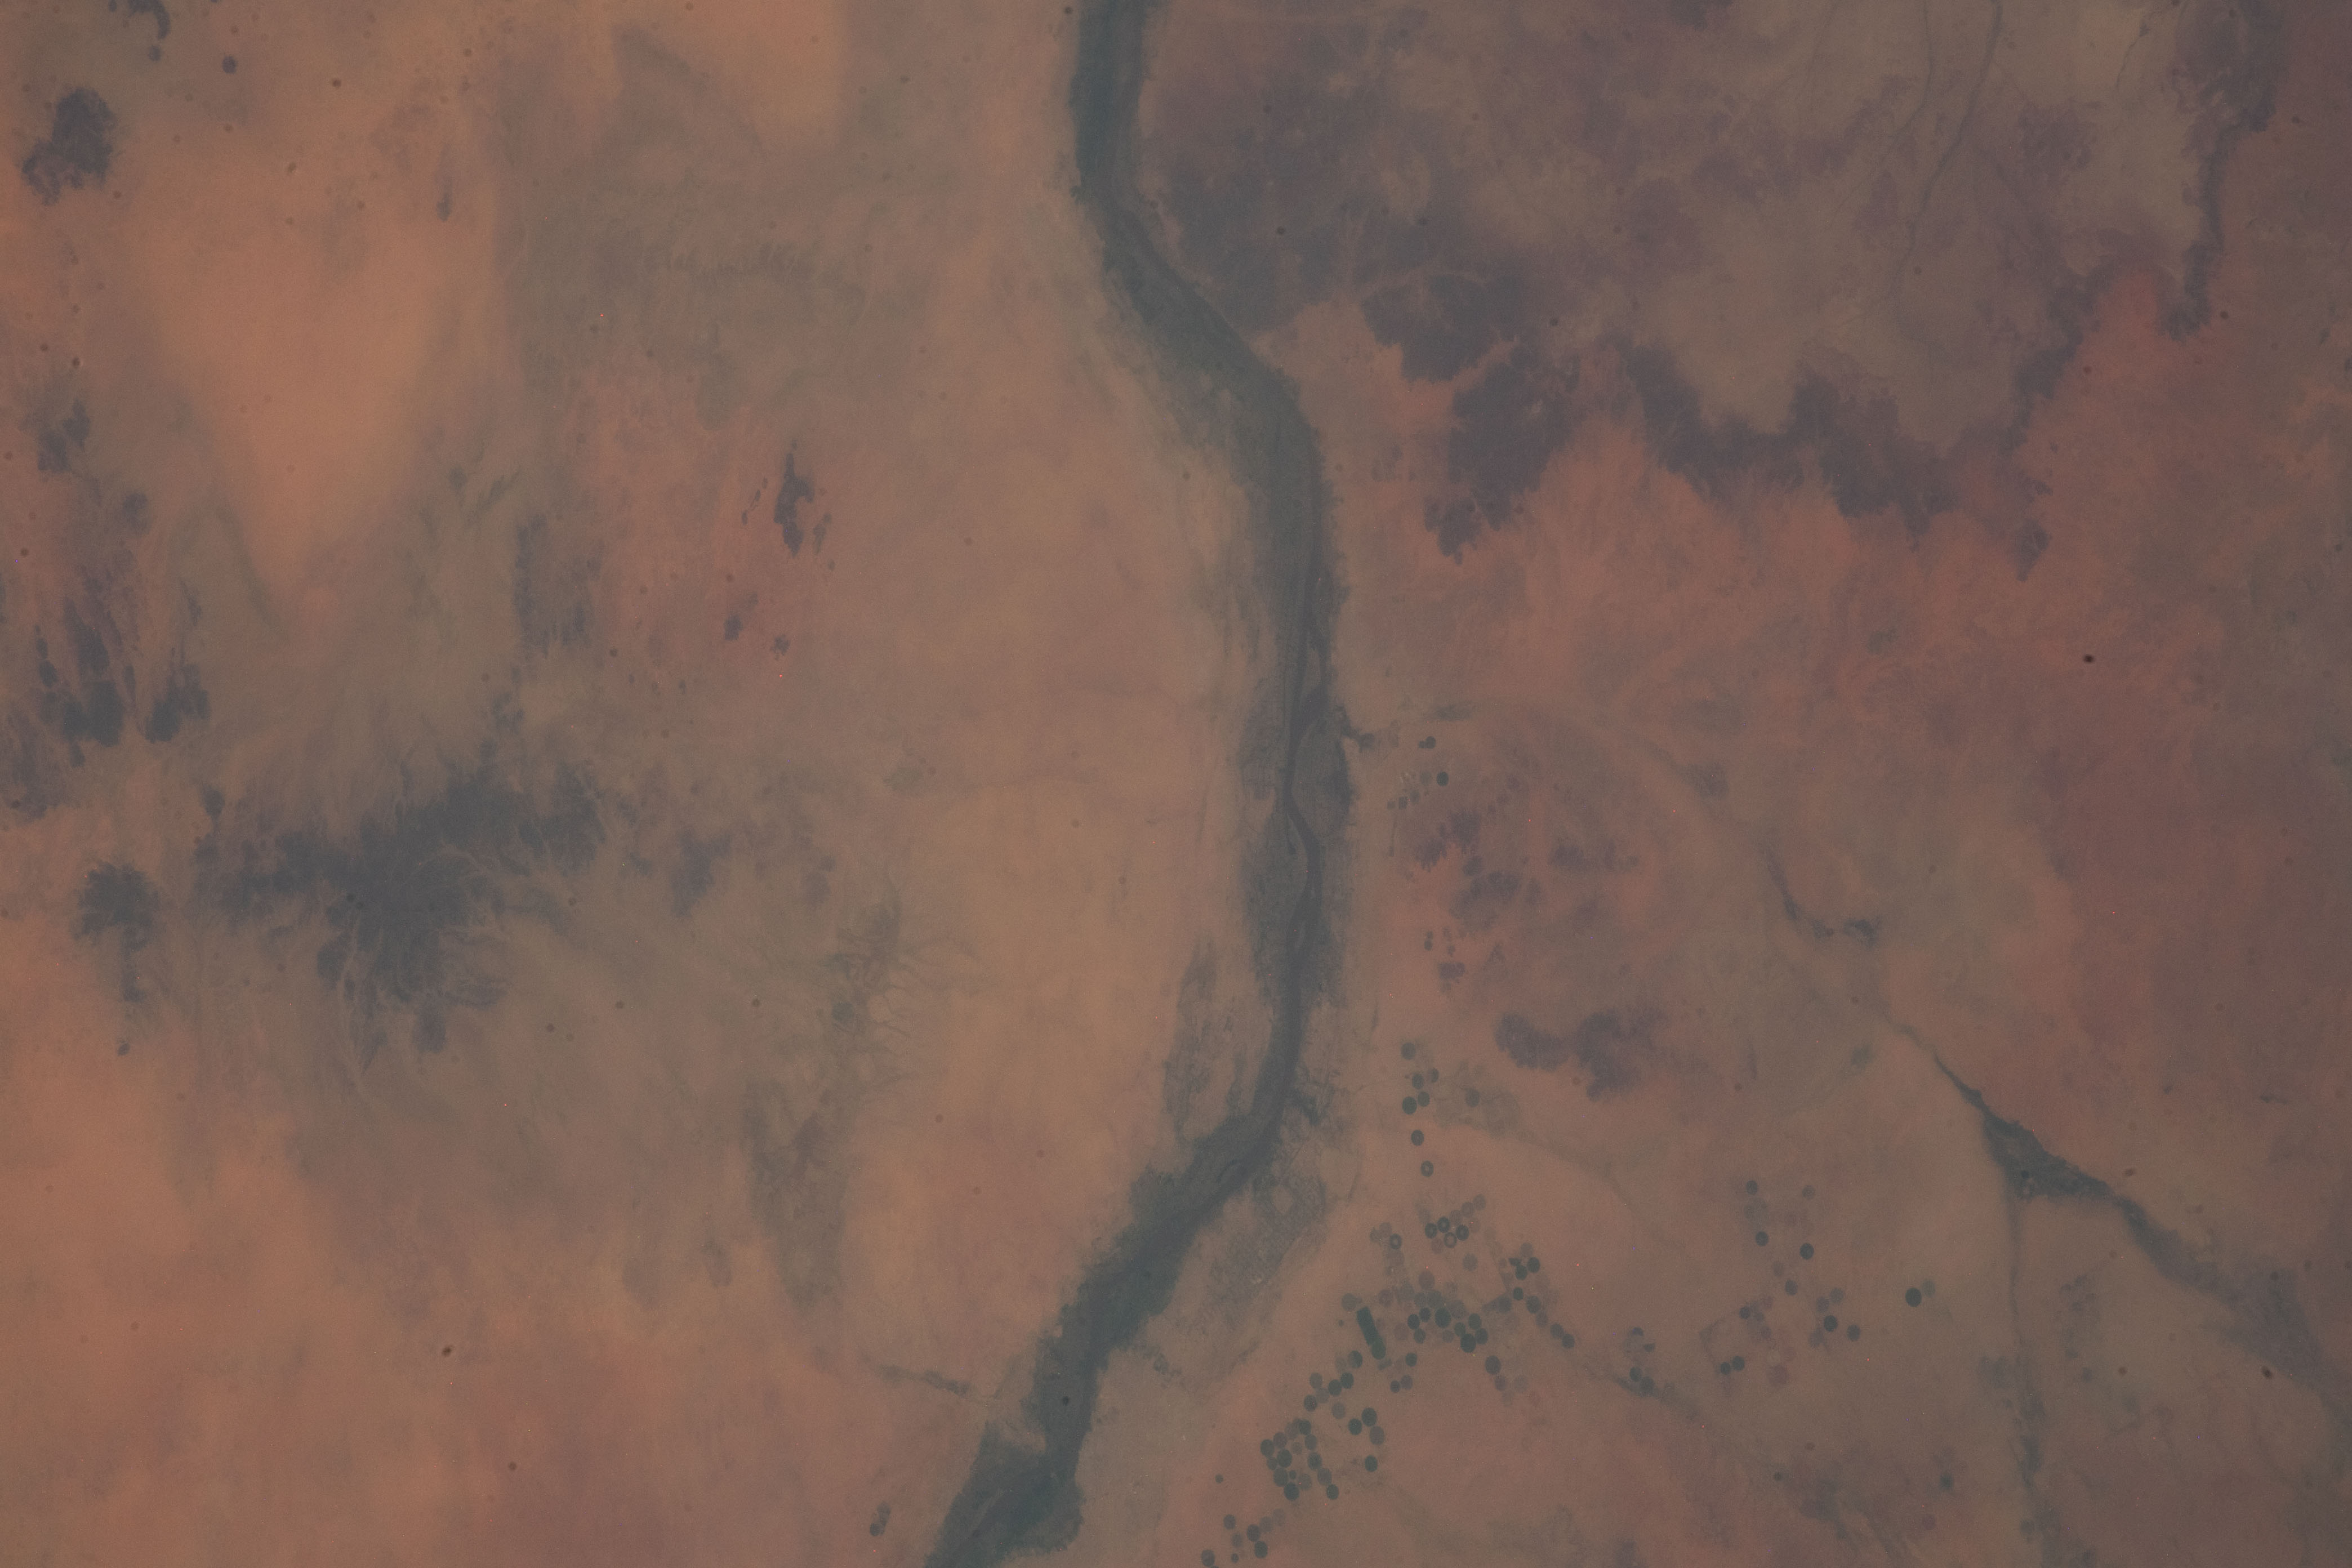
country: SUDAN
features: ZEIDAB NORTH, HILLAT BANAT, NILE RIVER
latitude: 16.2
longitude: 32.7
